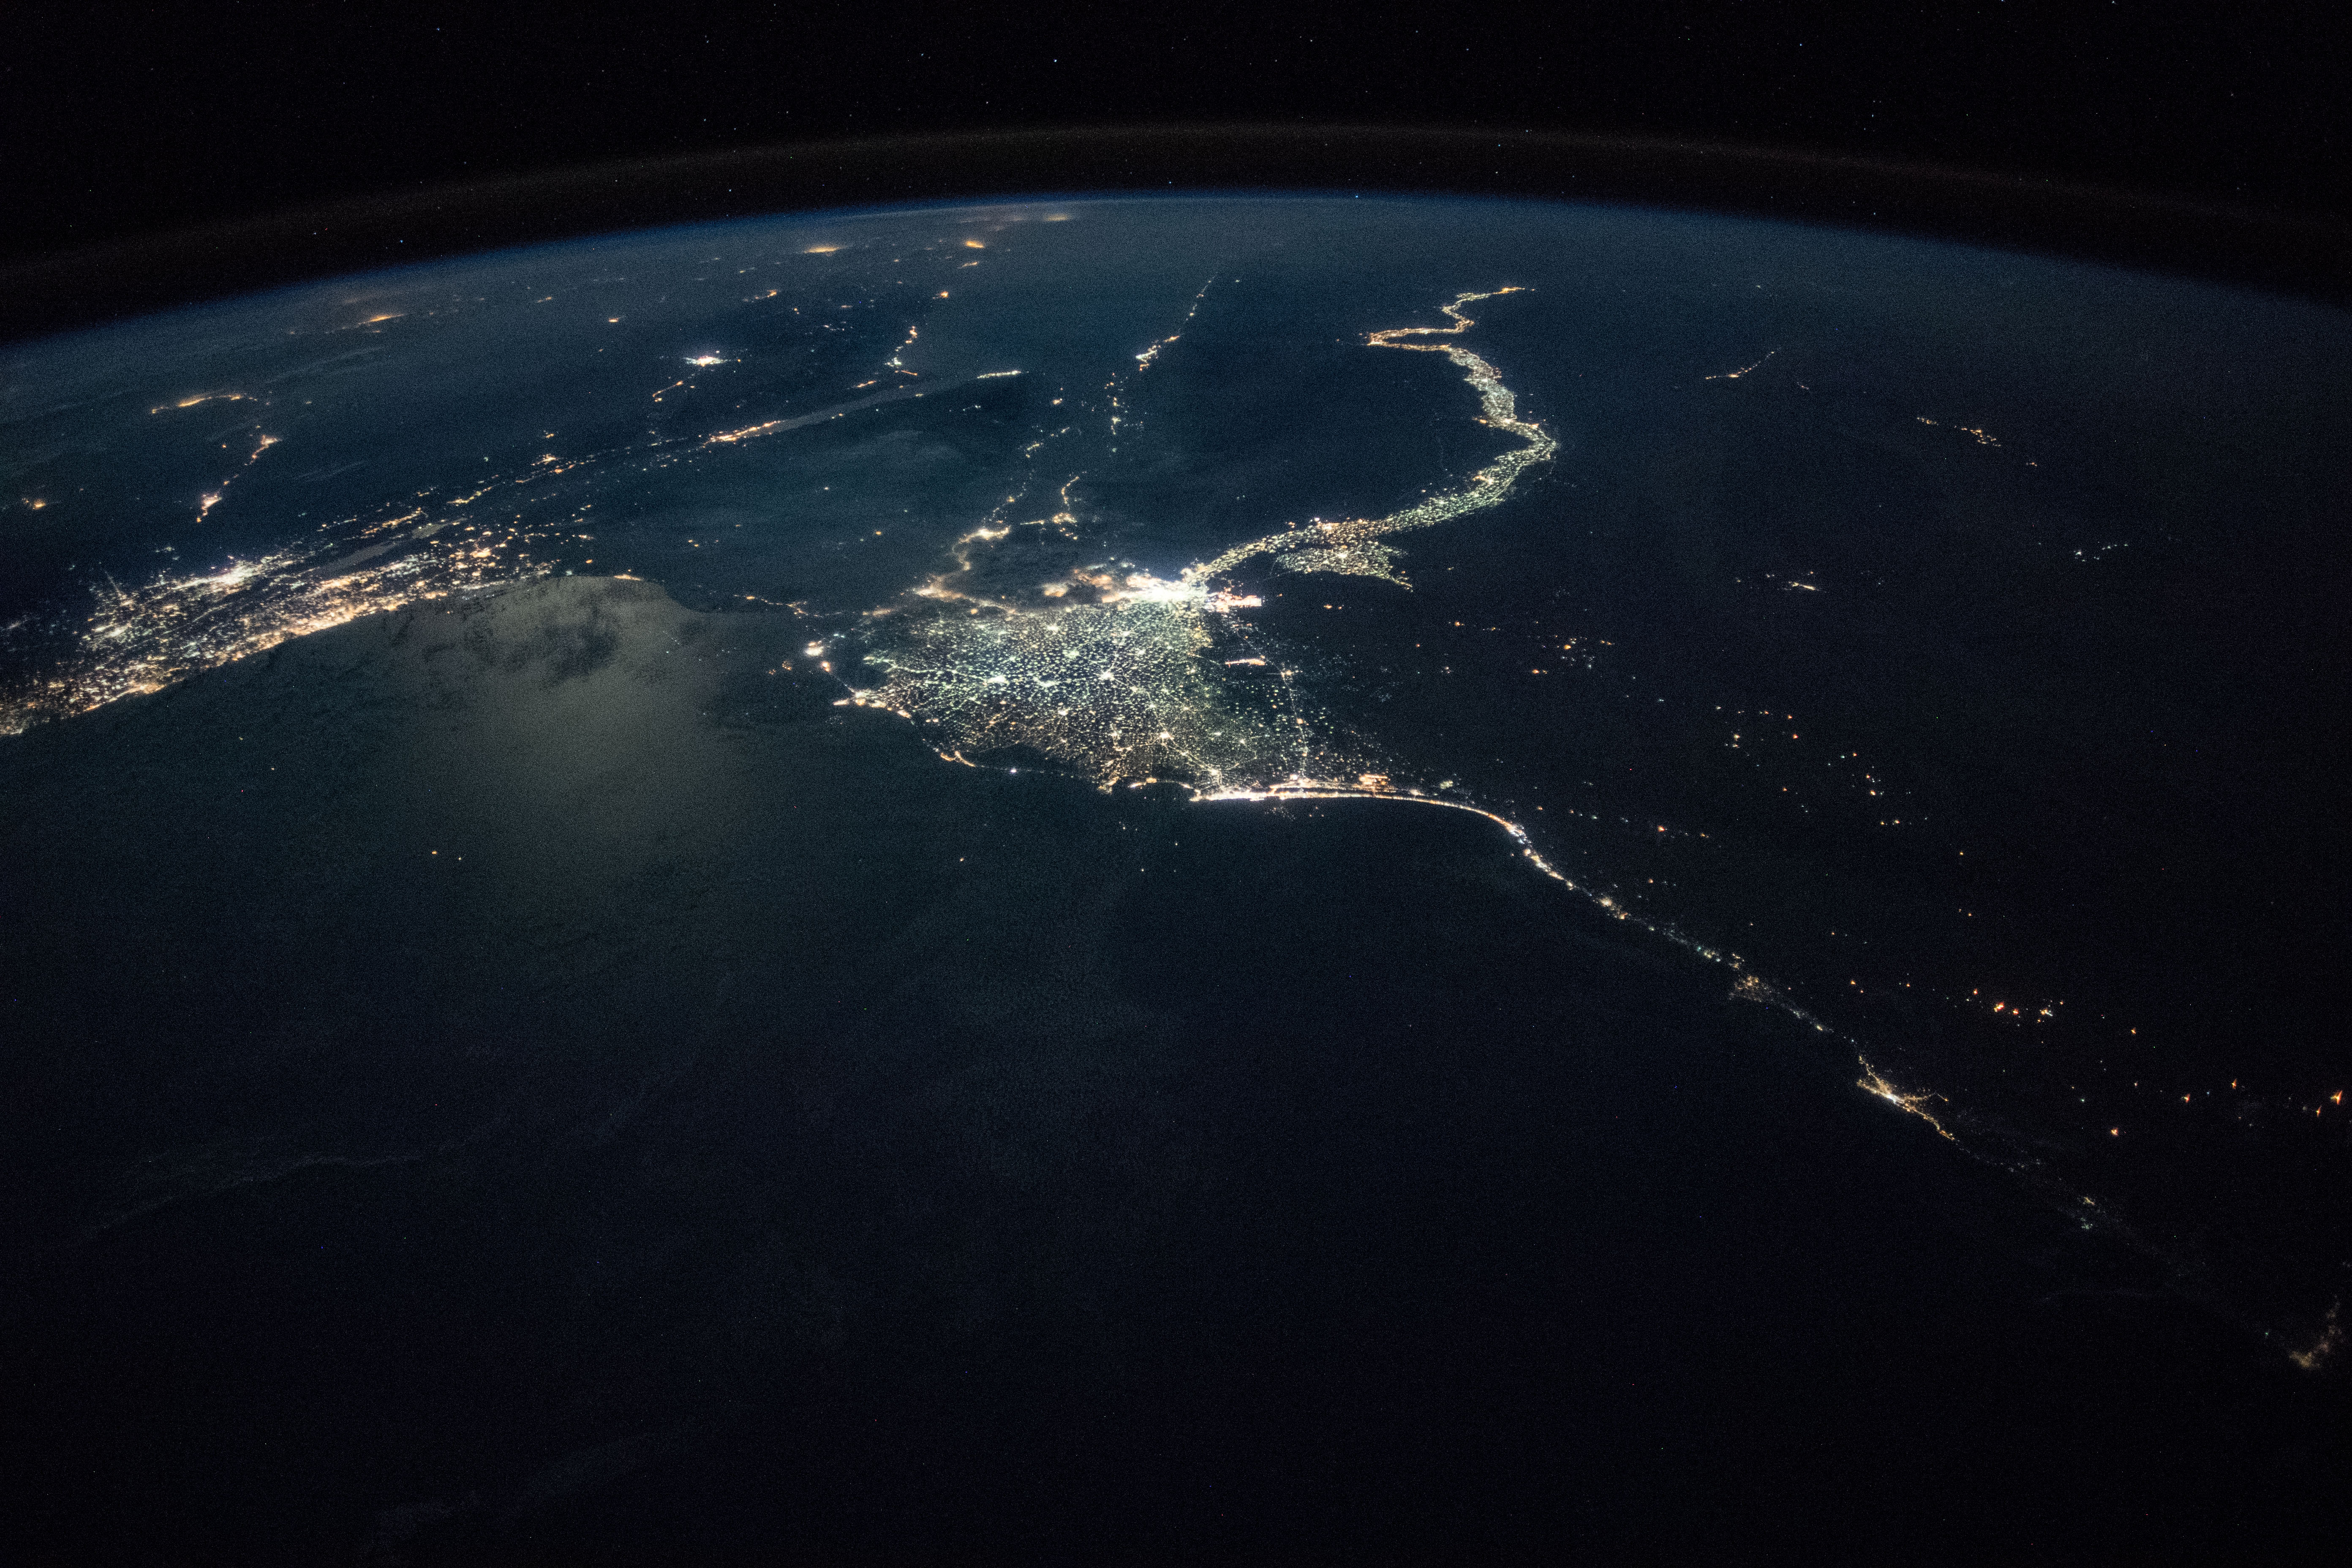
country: EGYPT
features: WESTERN DESERT, CAIRO CITY, GULF OF SUEZ, GULF OF AQABA, GAZA, JESURALEM, NILE DELTA, NILE RIVER, PORT SAID, NIGHT, EARTH LIMB
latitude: 31.2
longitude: 30.0
